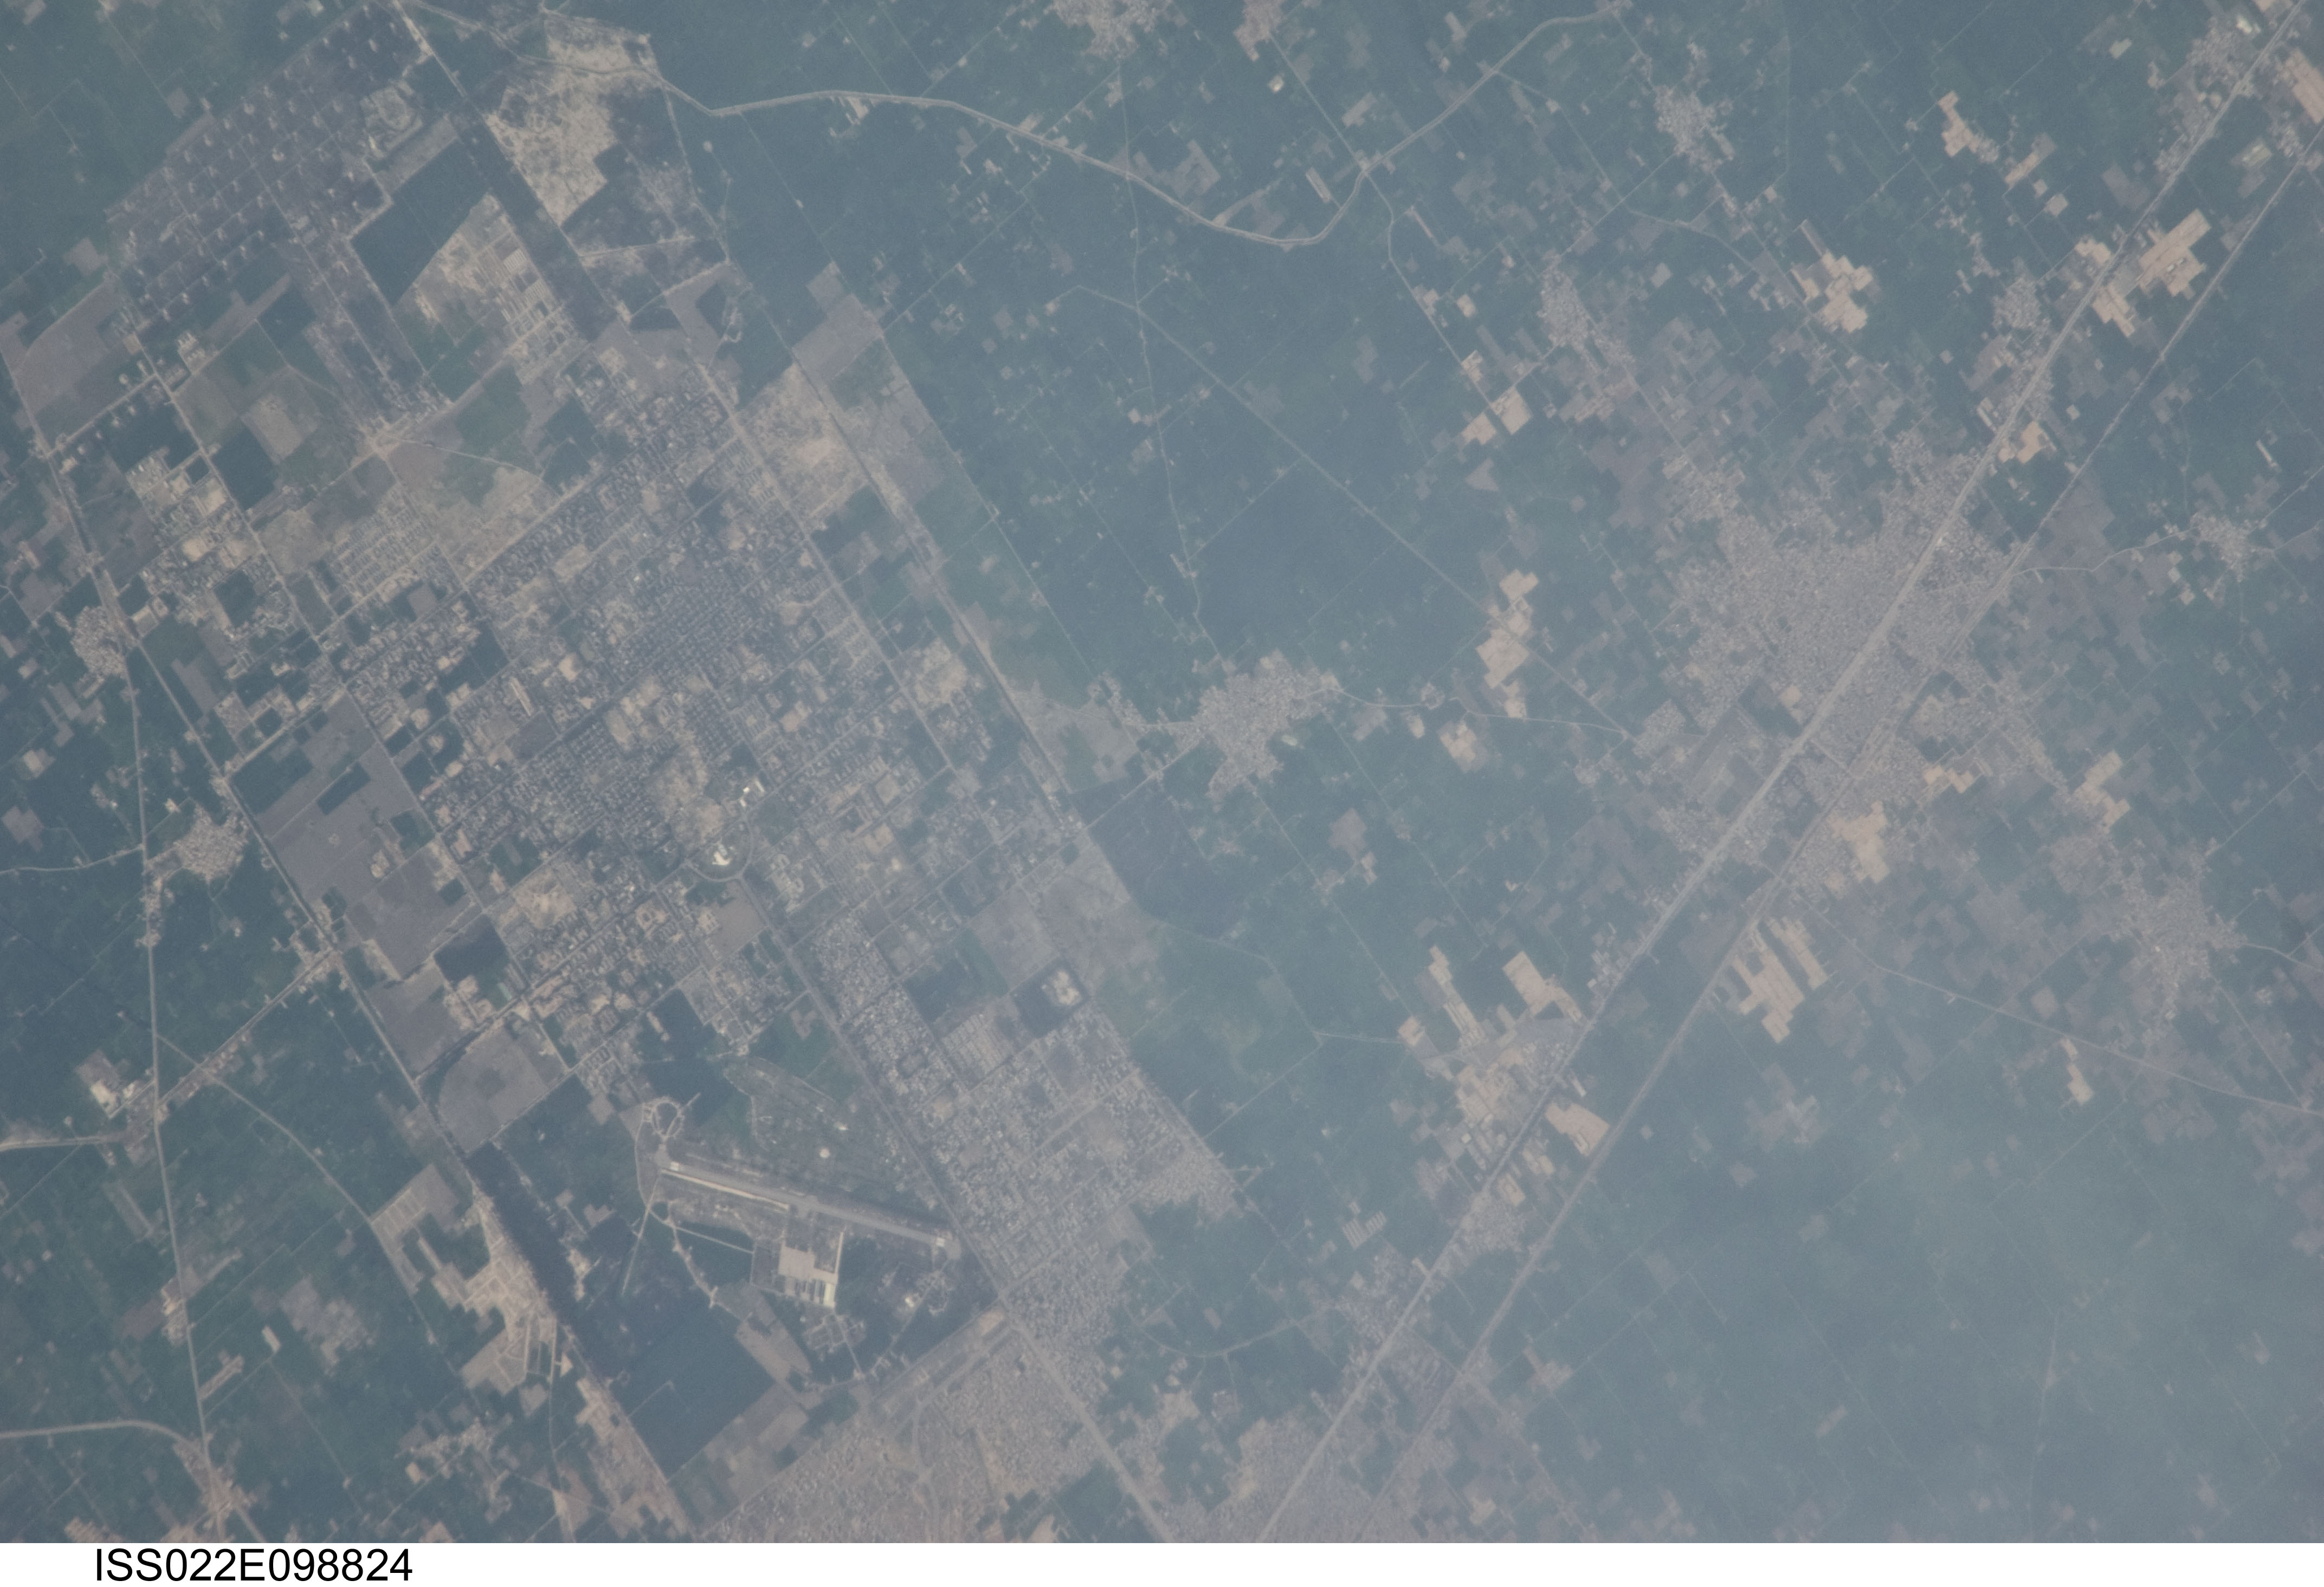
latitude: 32.3
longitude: 74.1
